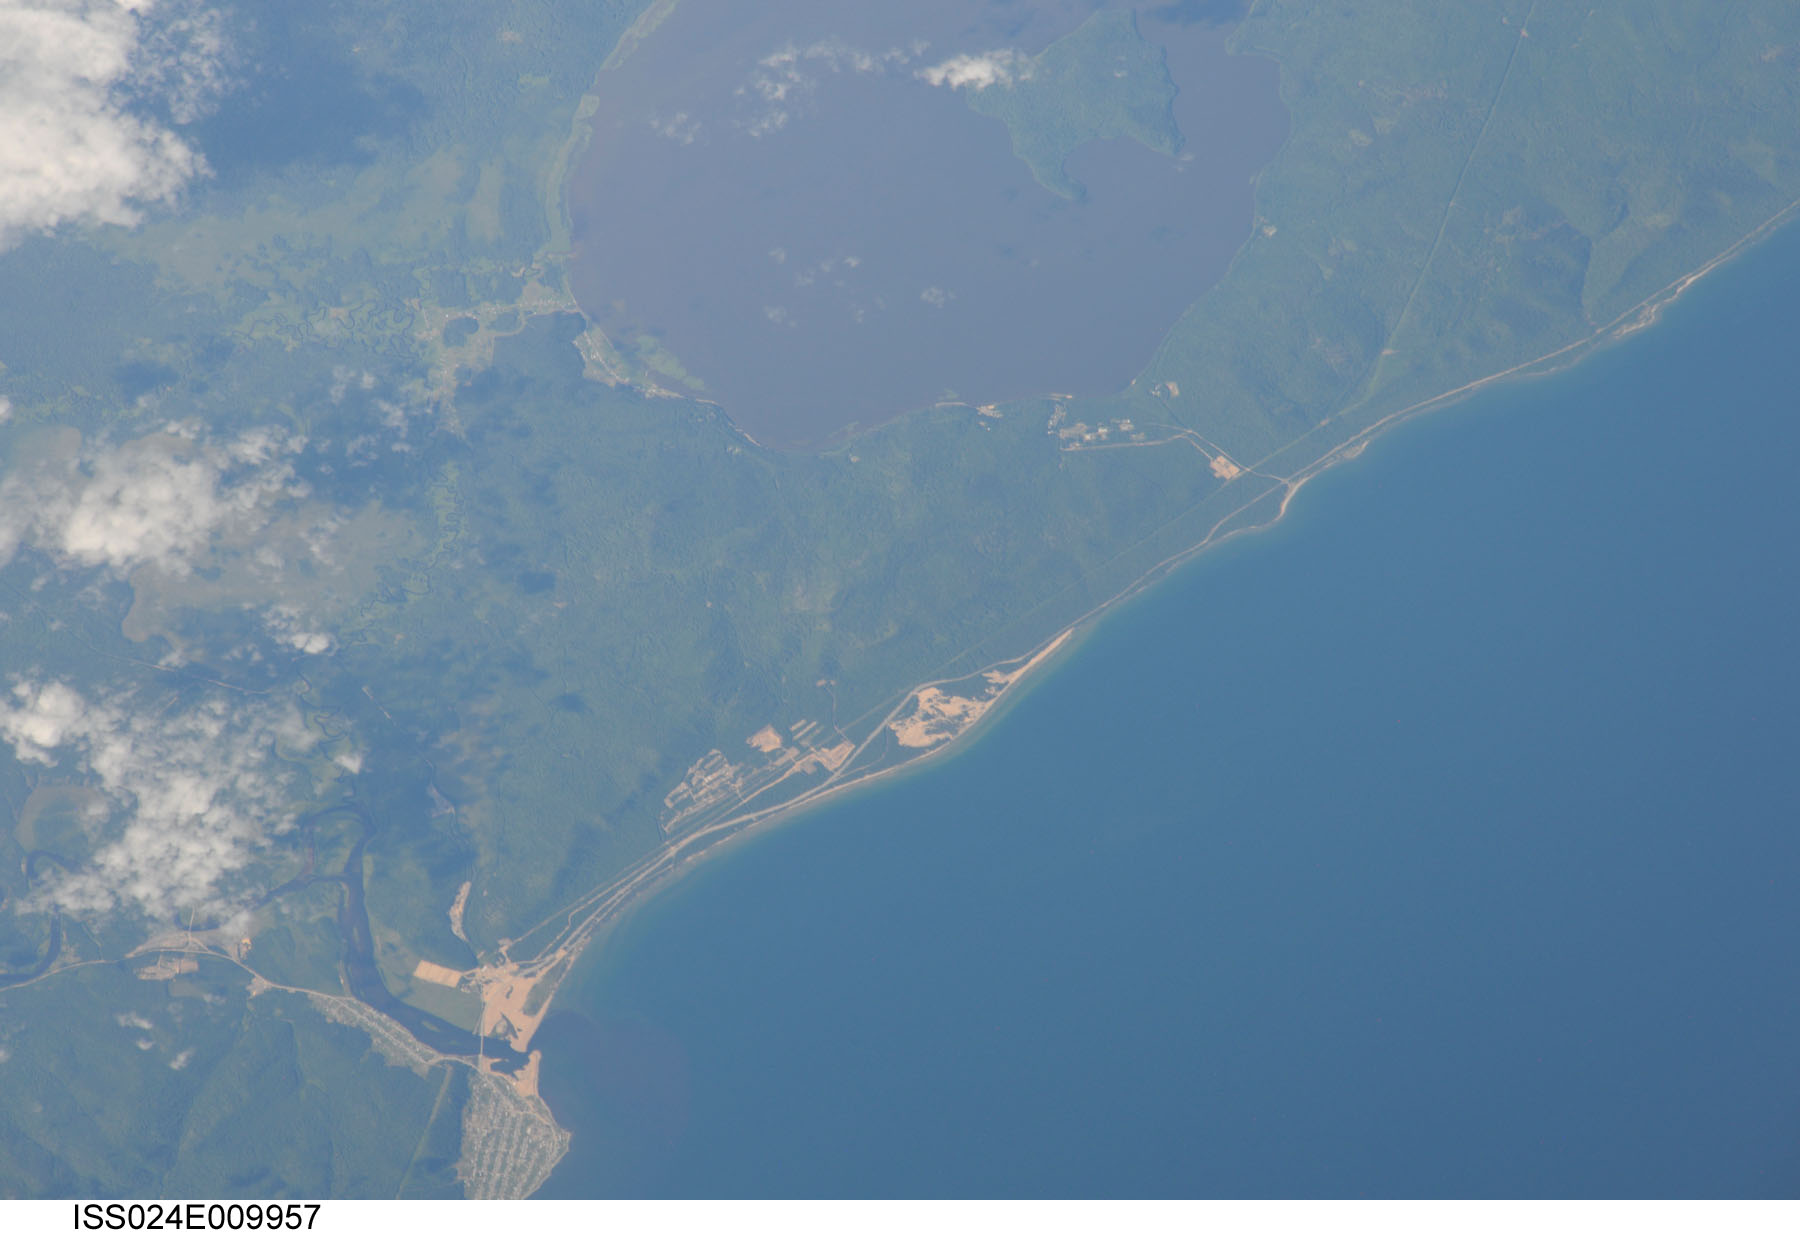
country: RUSSIAN FEDERATION
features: TURKA, ISTOK, LAKE KOTODEL'SKOYE, E. SHORE OF LAKE BAIKAL
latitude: 52.9
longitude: 108.2
